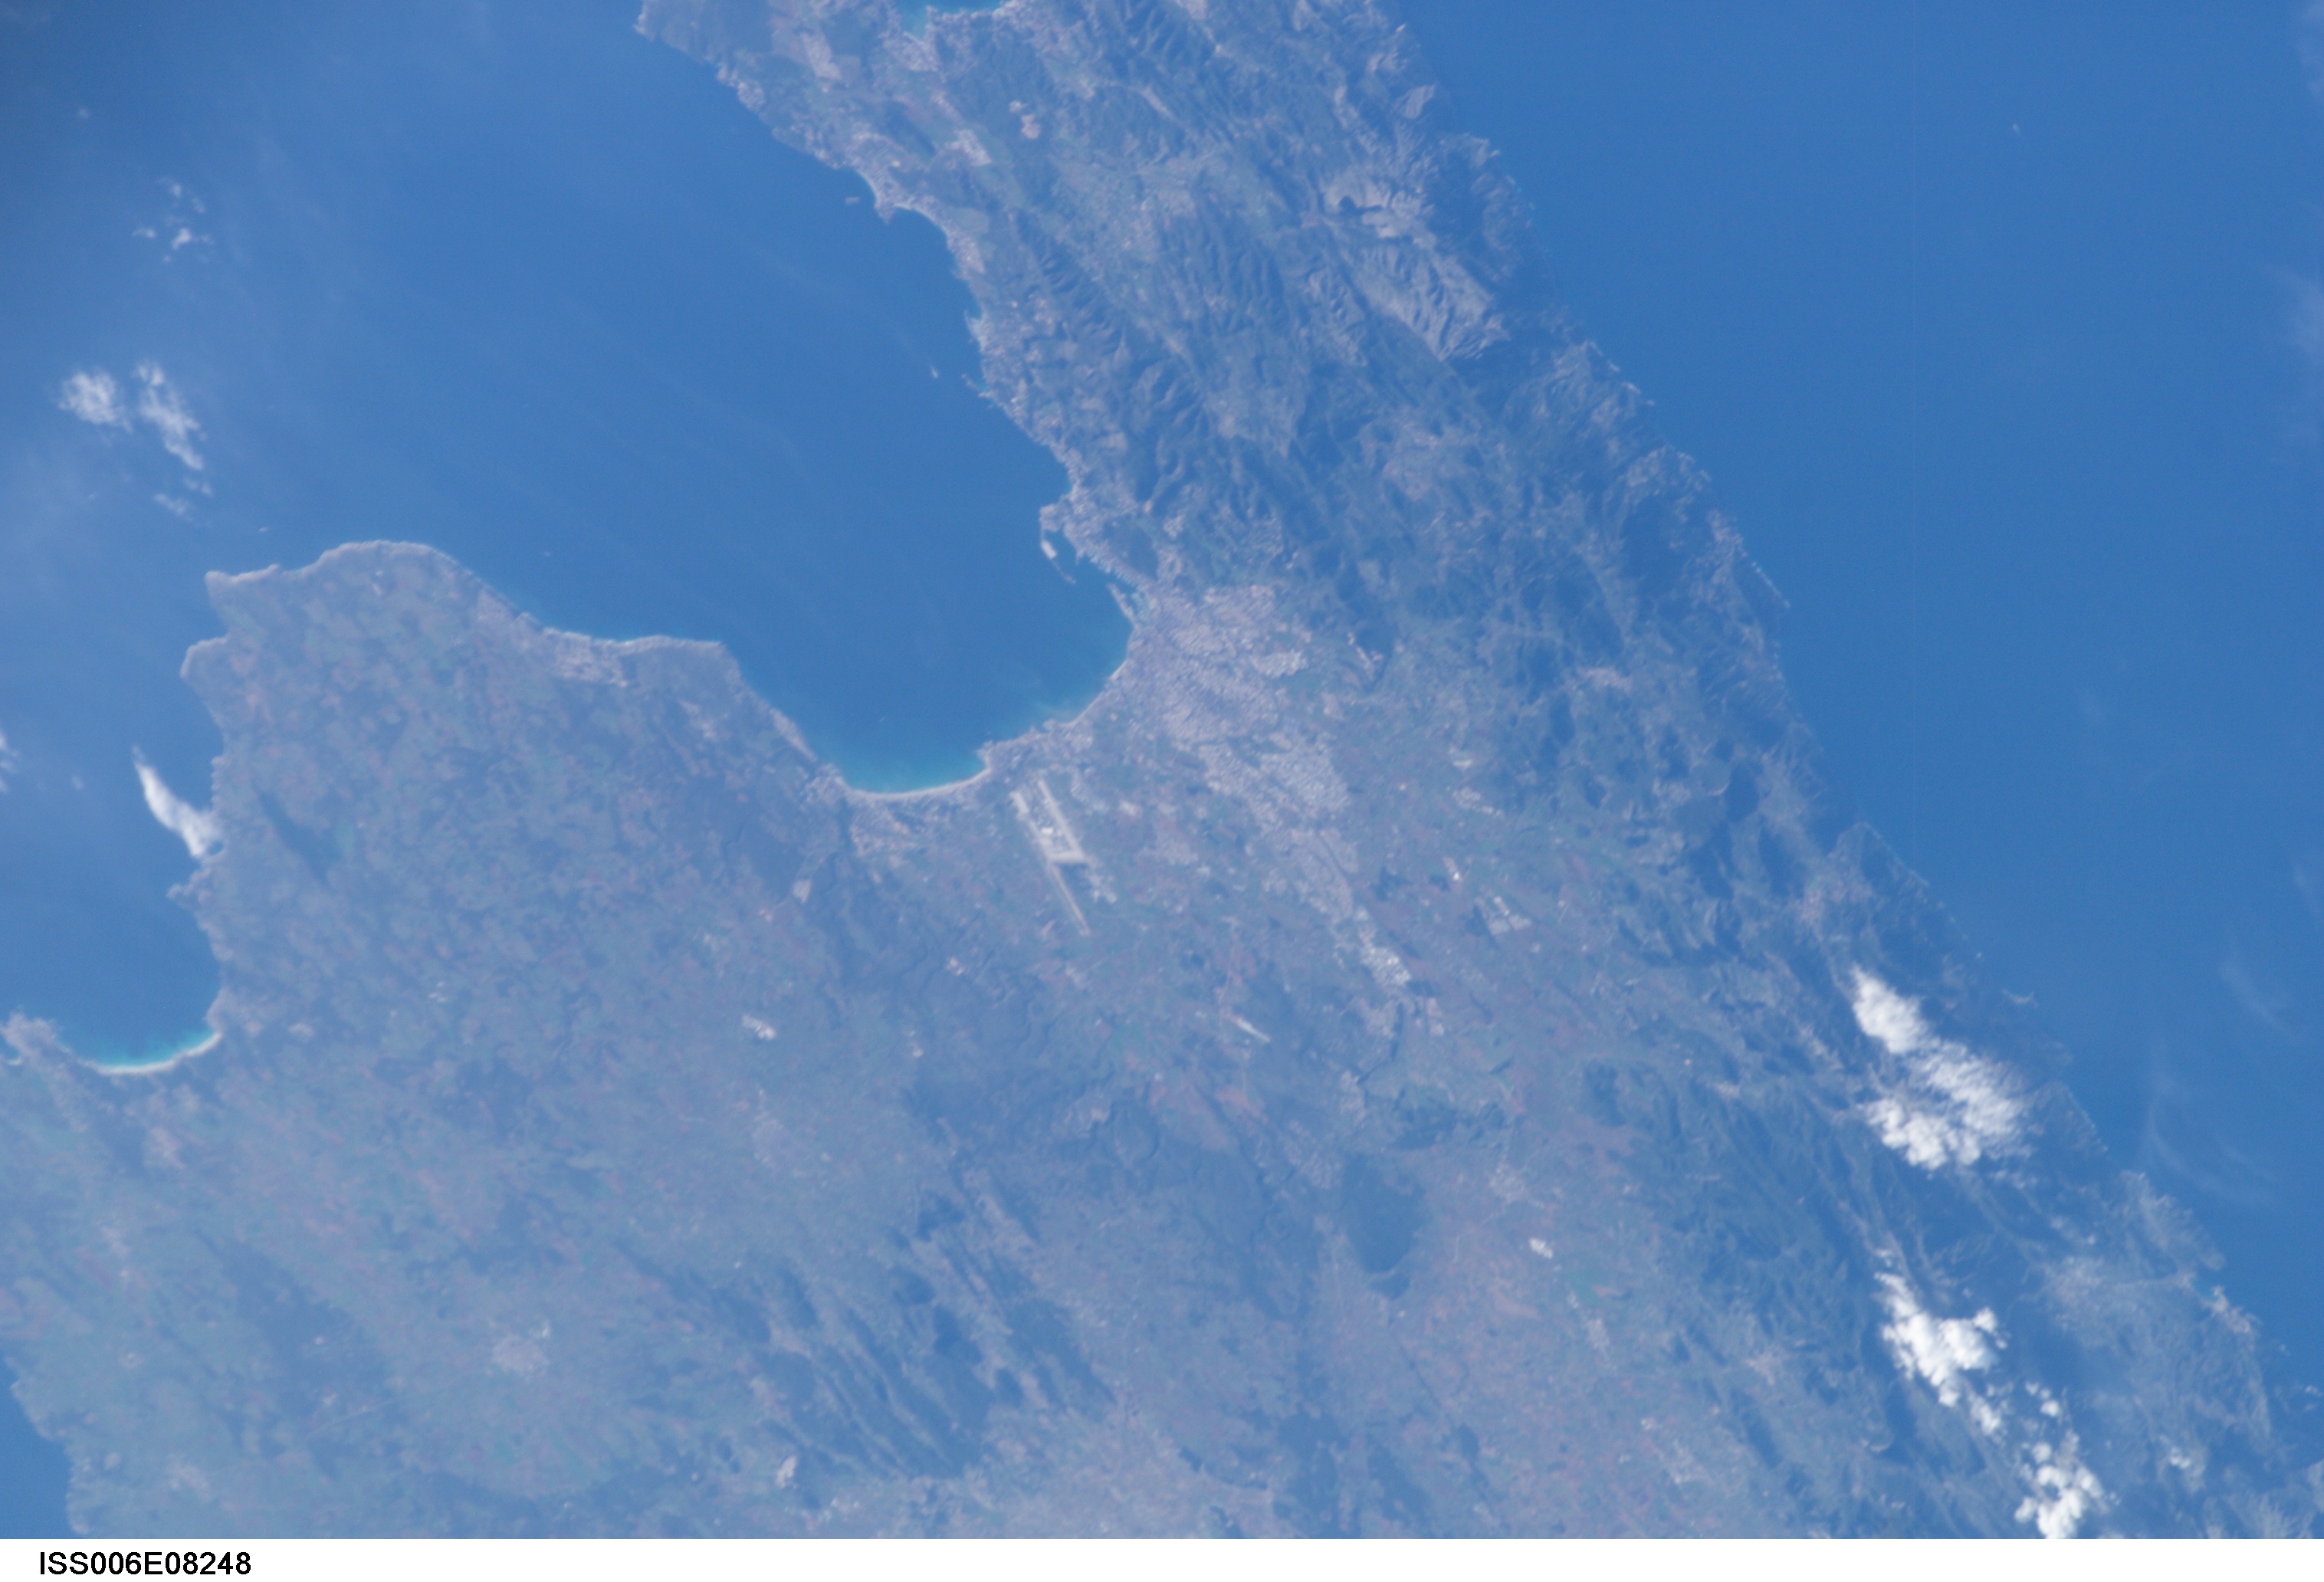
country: BALEARIC ISLANDS
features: PALMA, ISLAND OF MALLORCA
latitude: 39.5
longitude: 3.0
